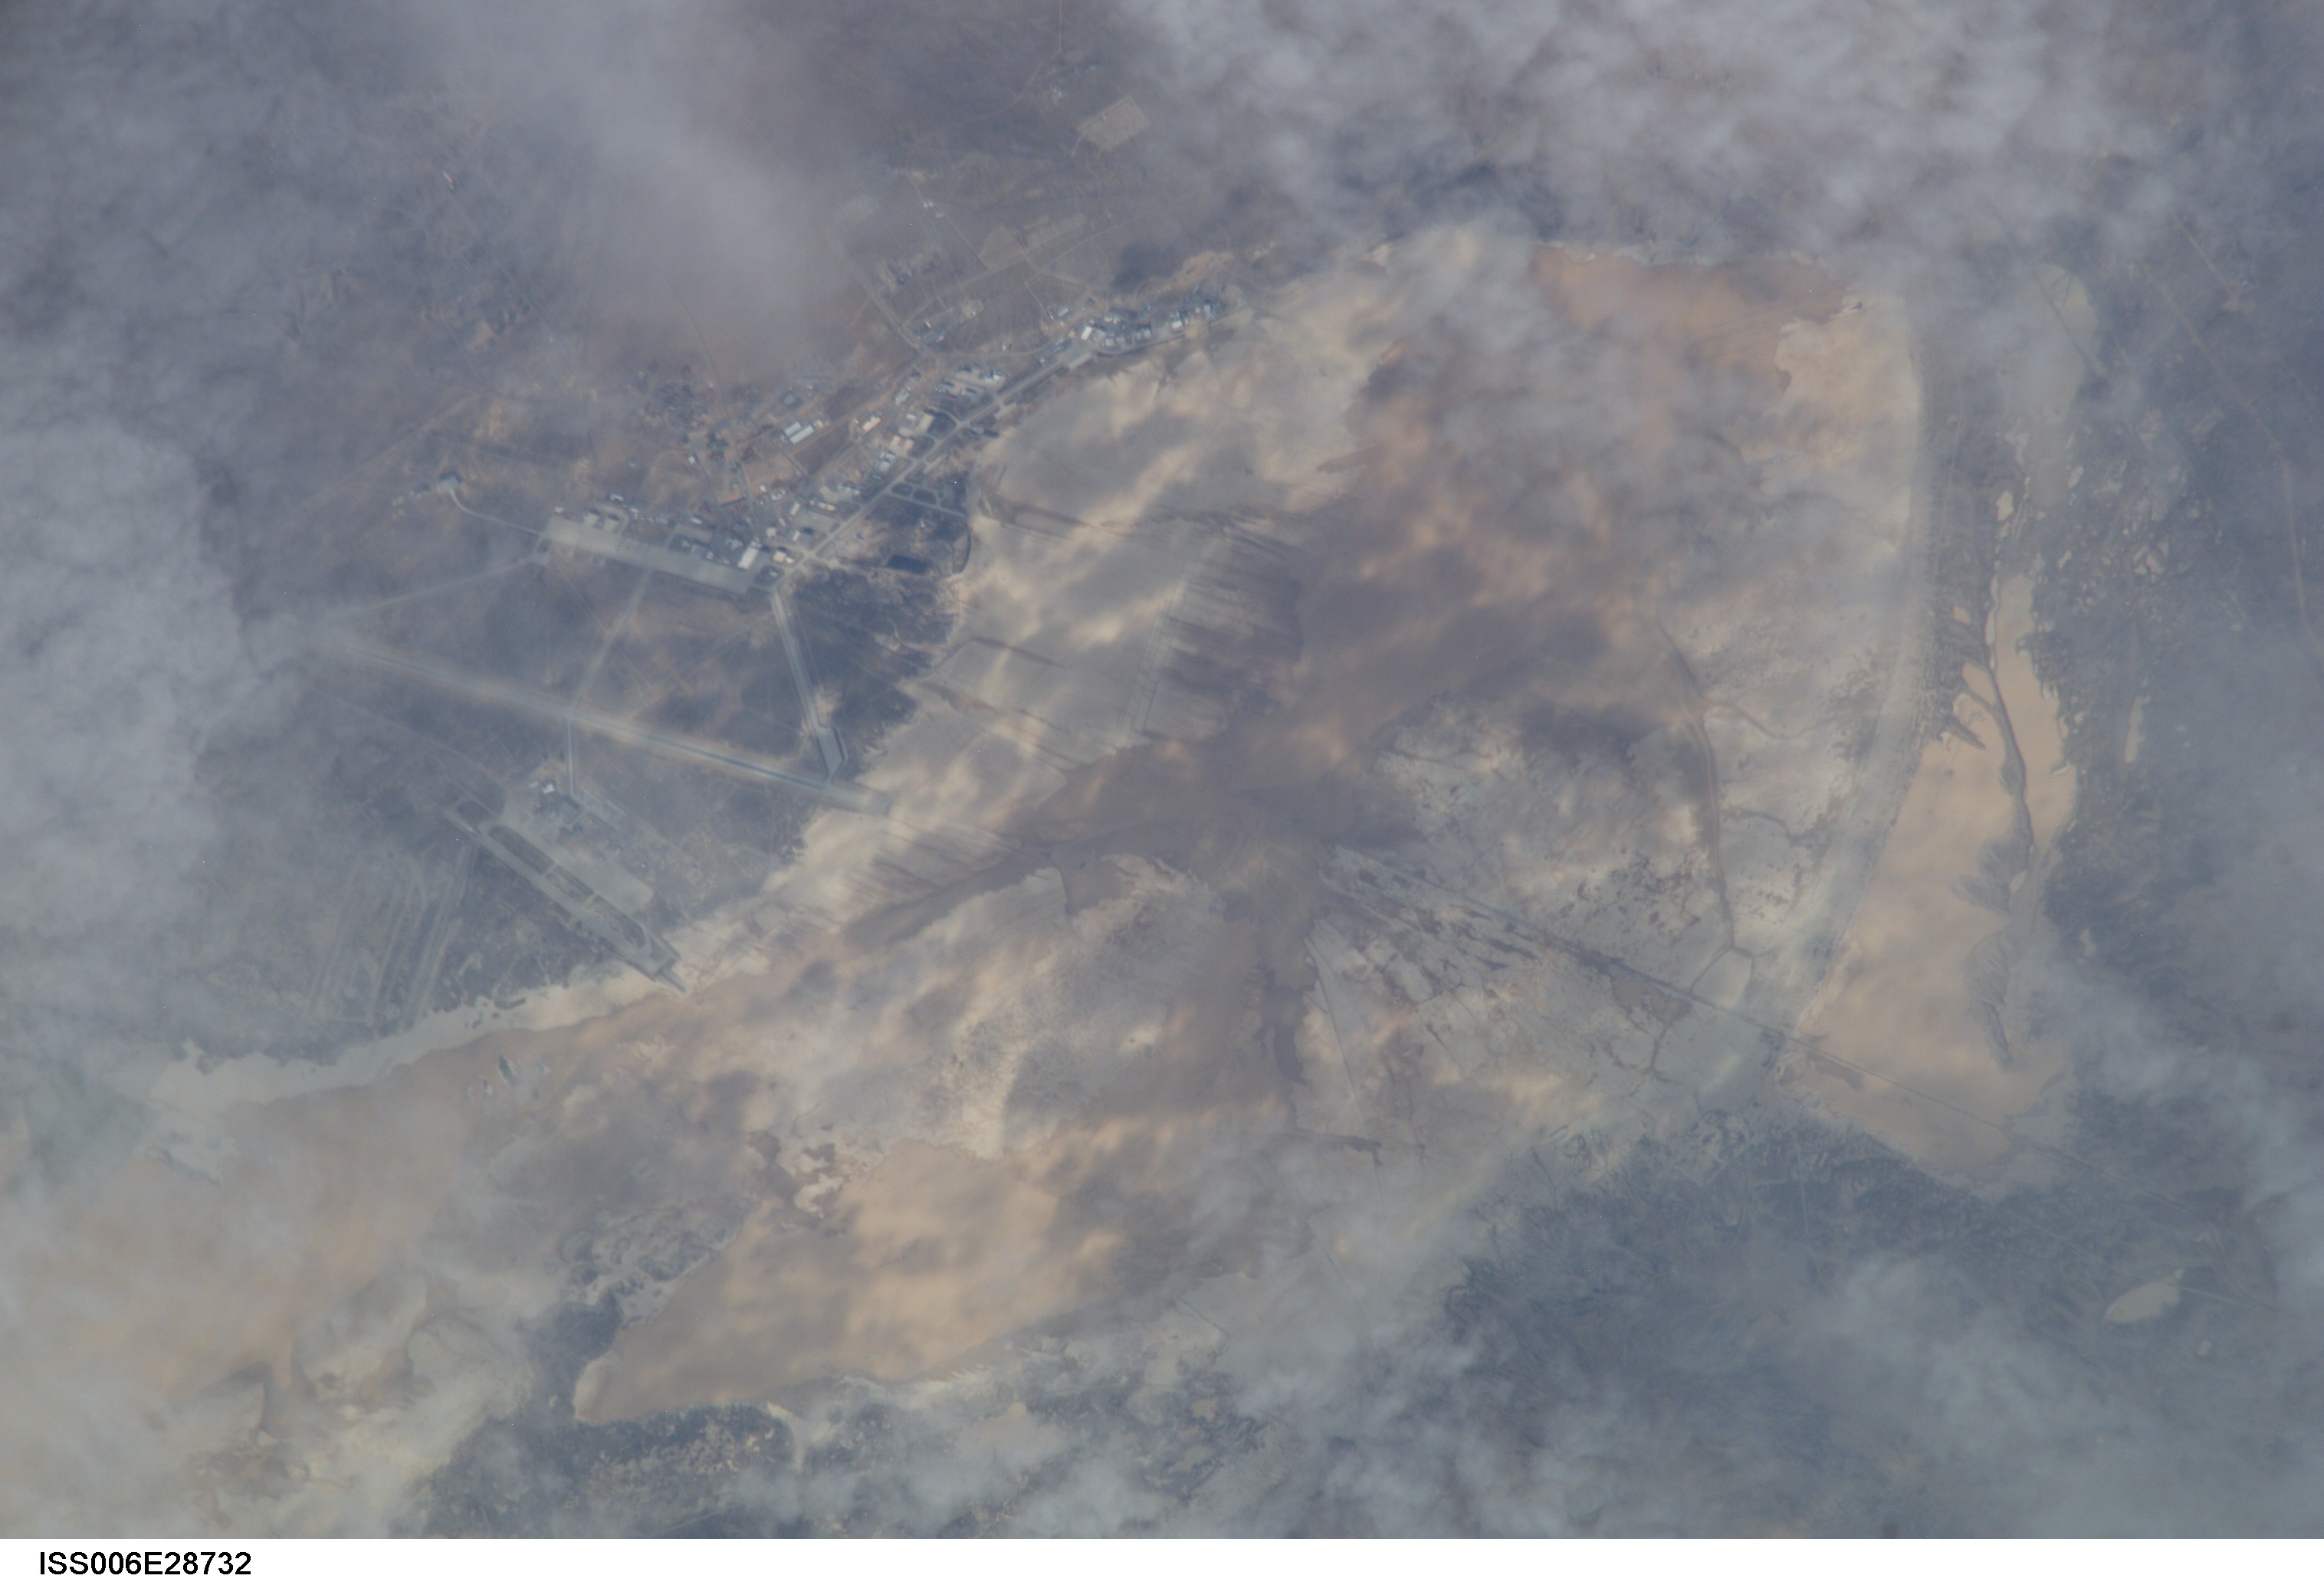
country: USA-CALIFORNIA
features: DES.
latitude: 34.9
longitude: -117.8
